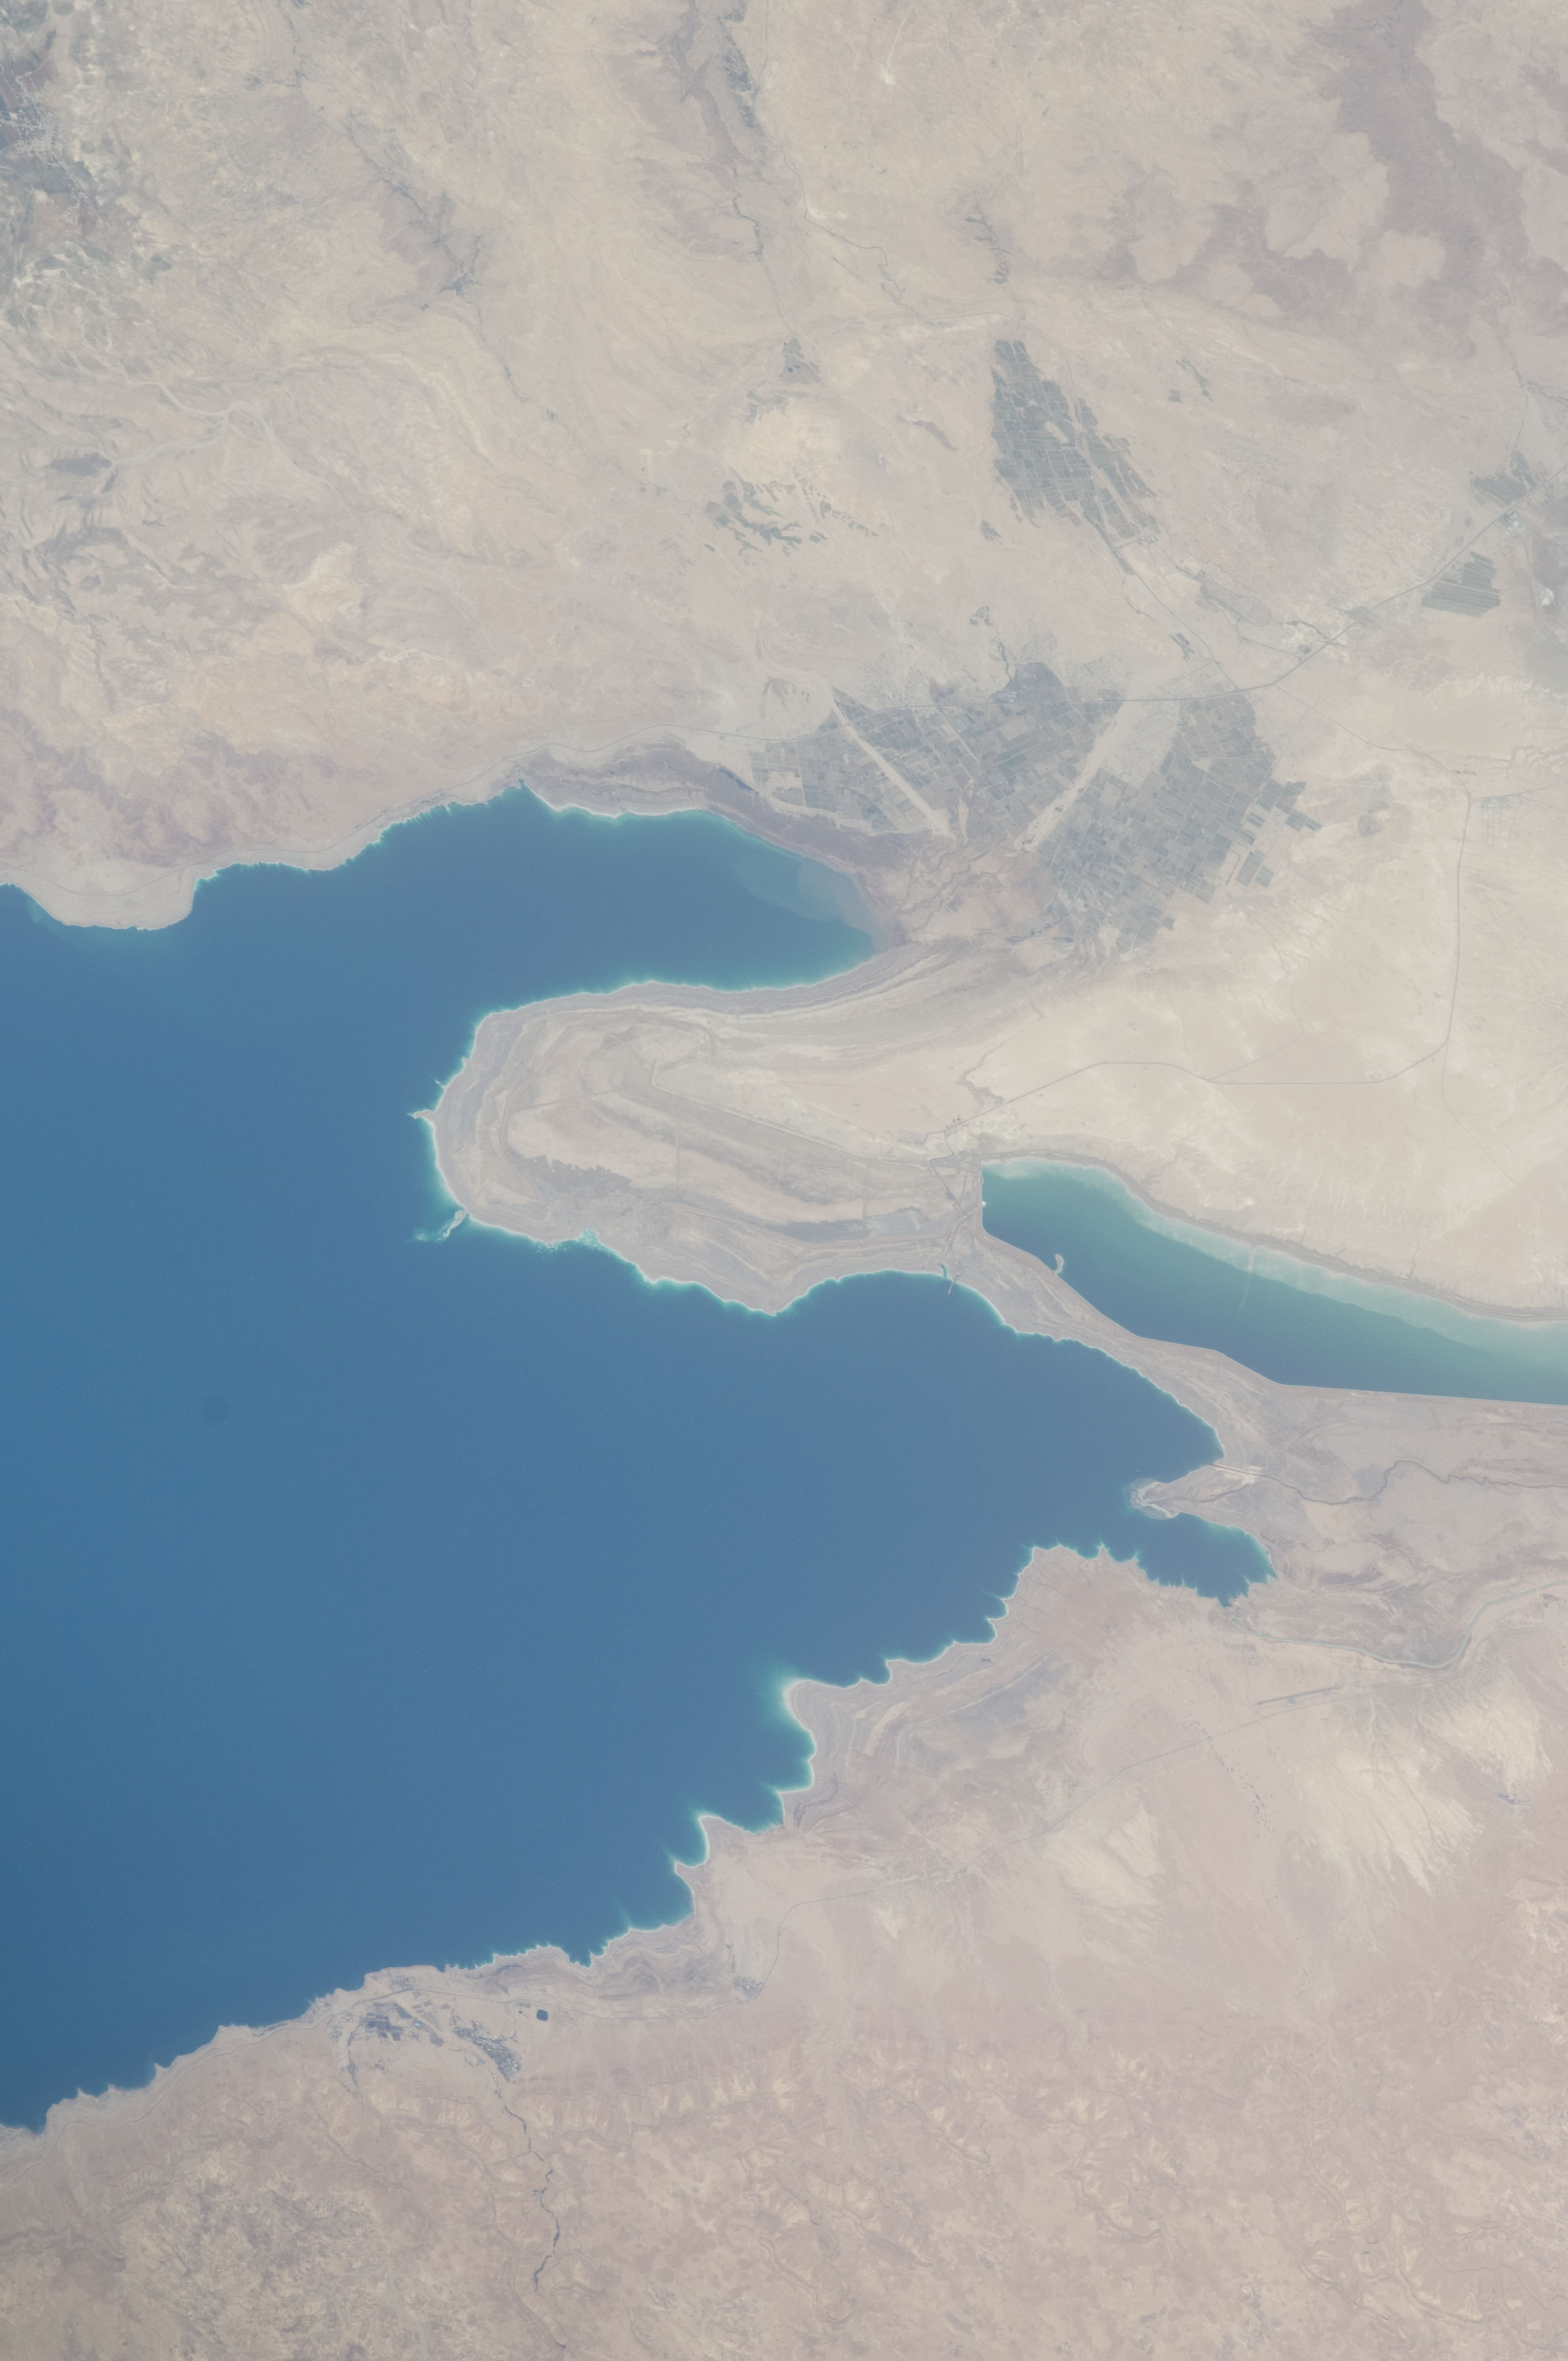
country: JORDAN
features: SOUTHERN DEAD SEA, AGR., ROADS, HILLS, CANAL
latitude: 31.3
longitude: 35.4
